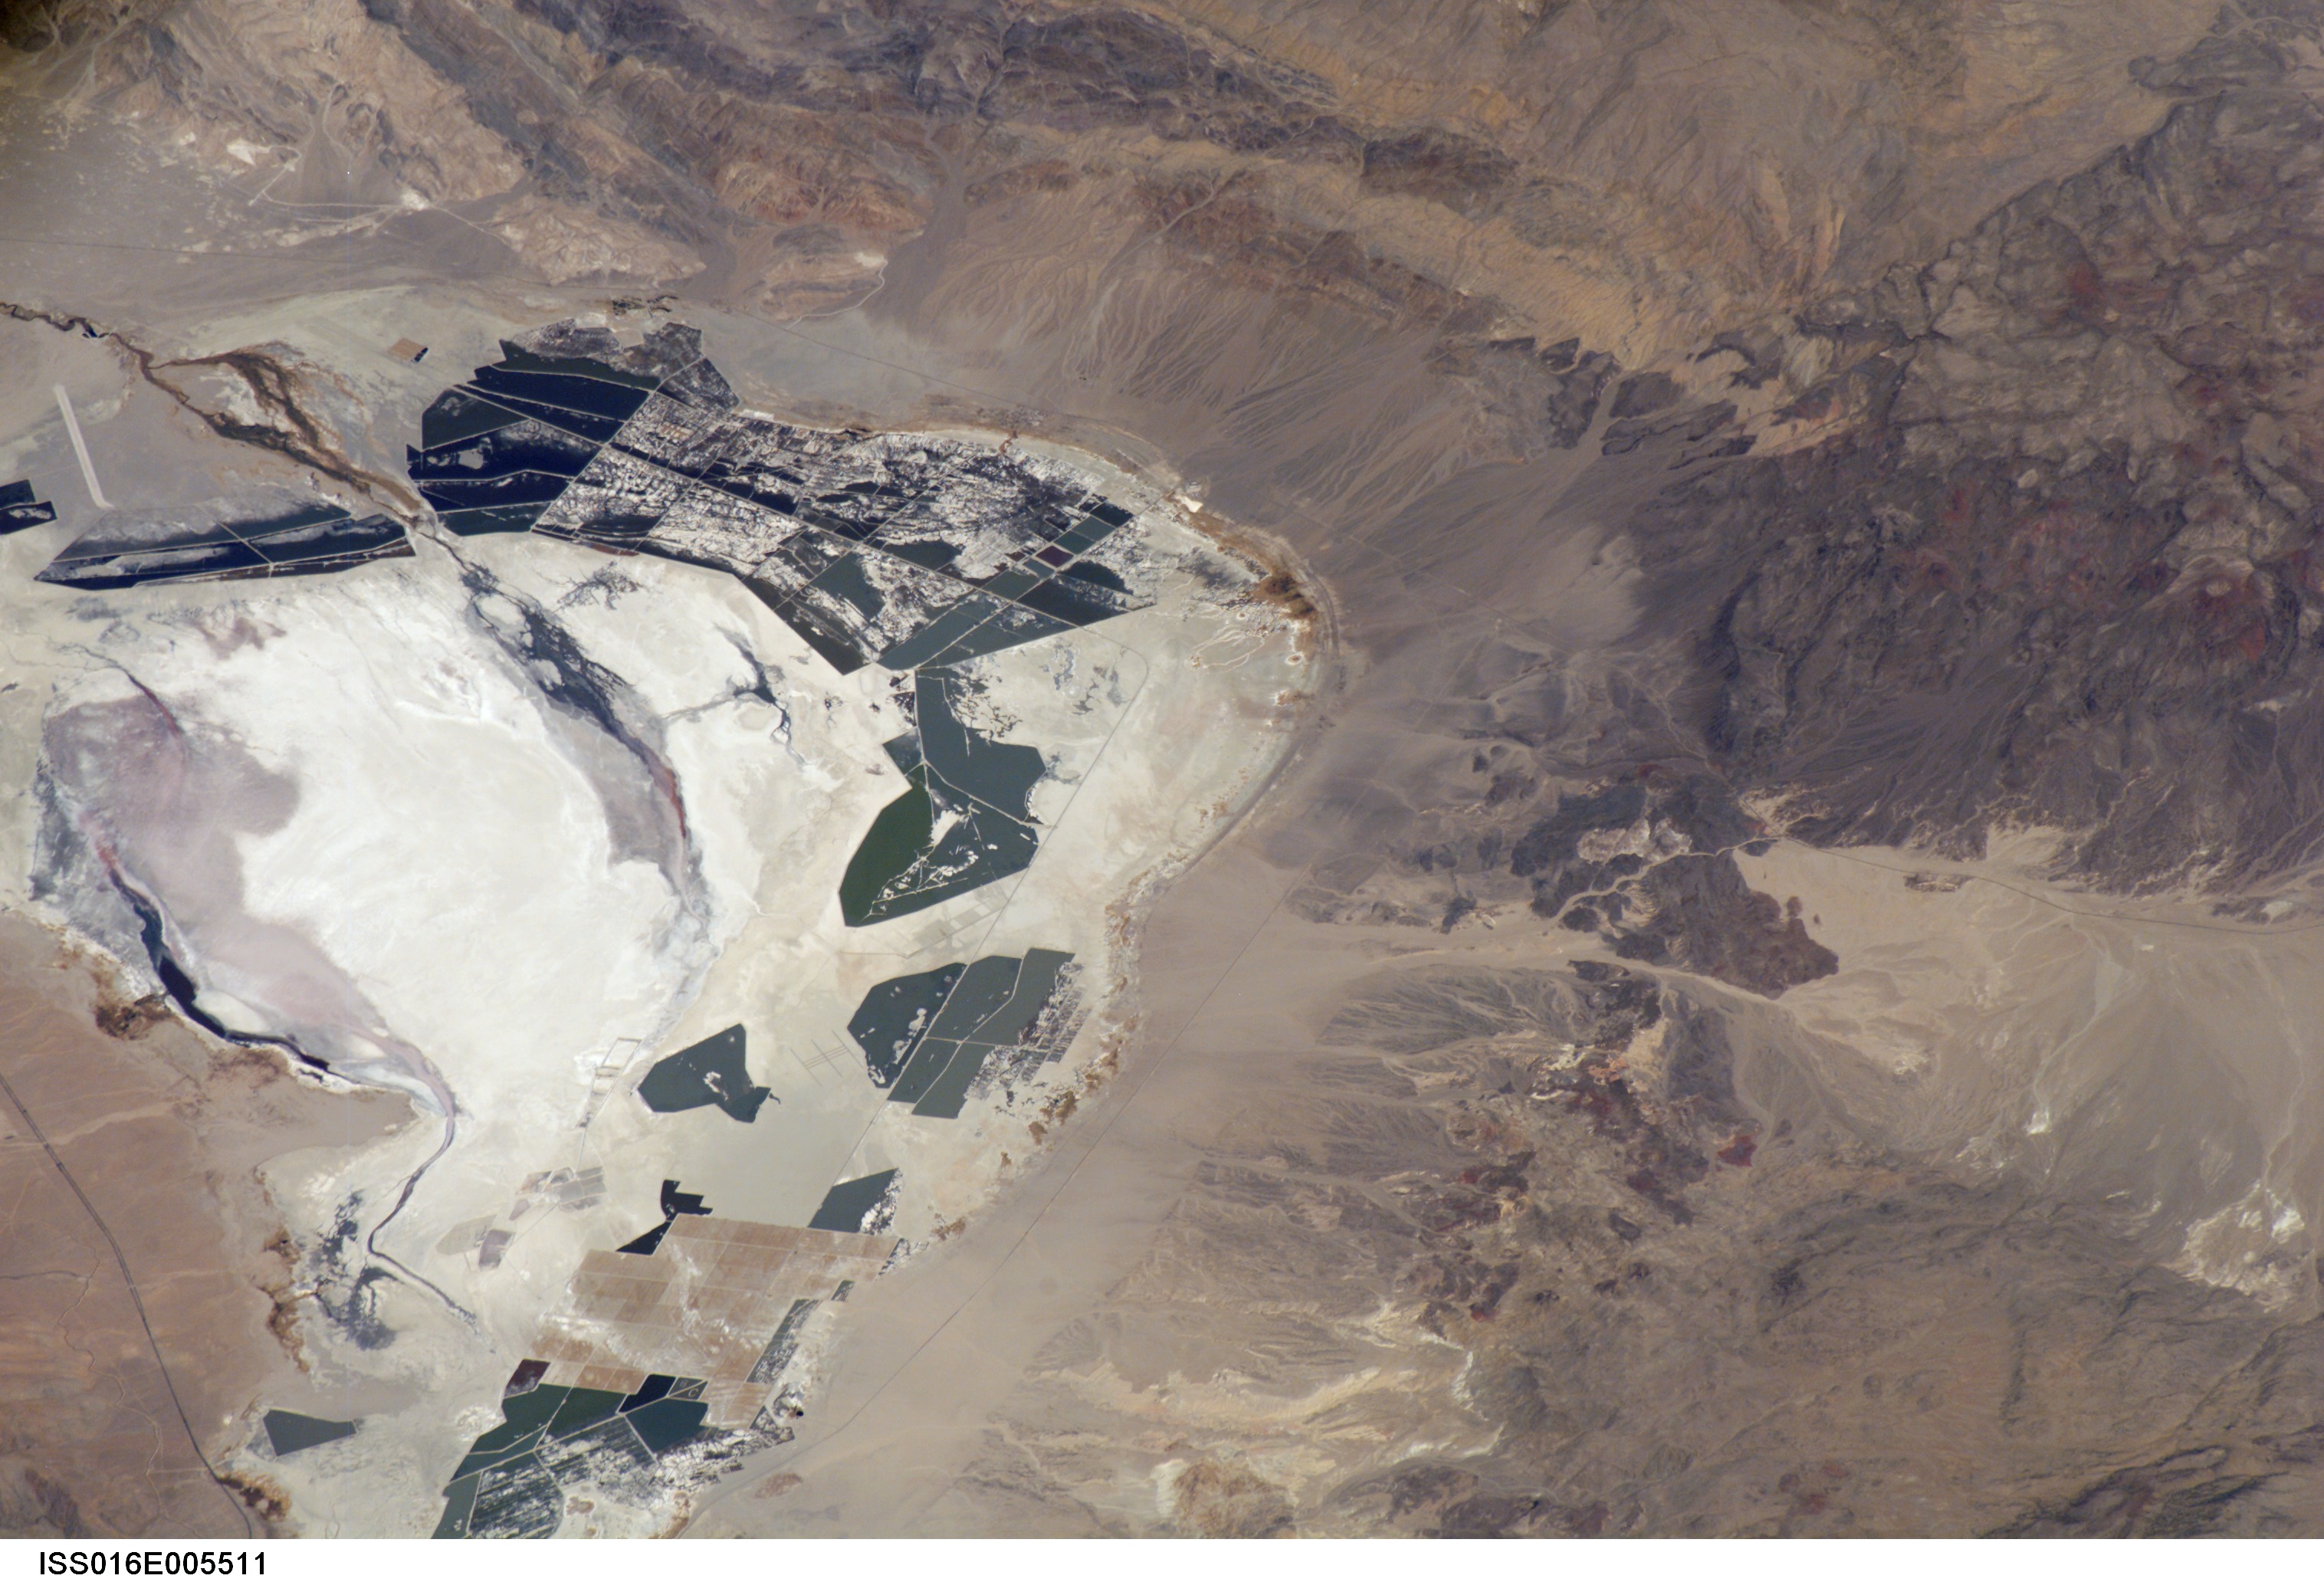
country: USA-CALIFORNIA
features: OWENS LAKE (DRY), MTS., DESERT
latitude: 36.4
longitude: -117.9
